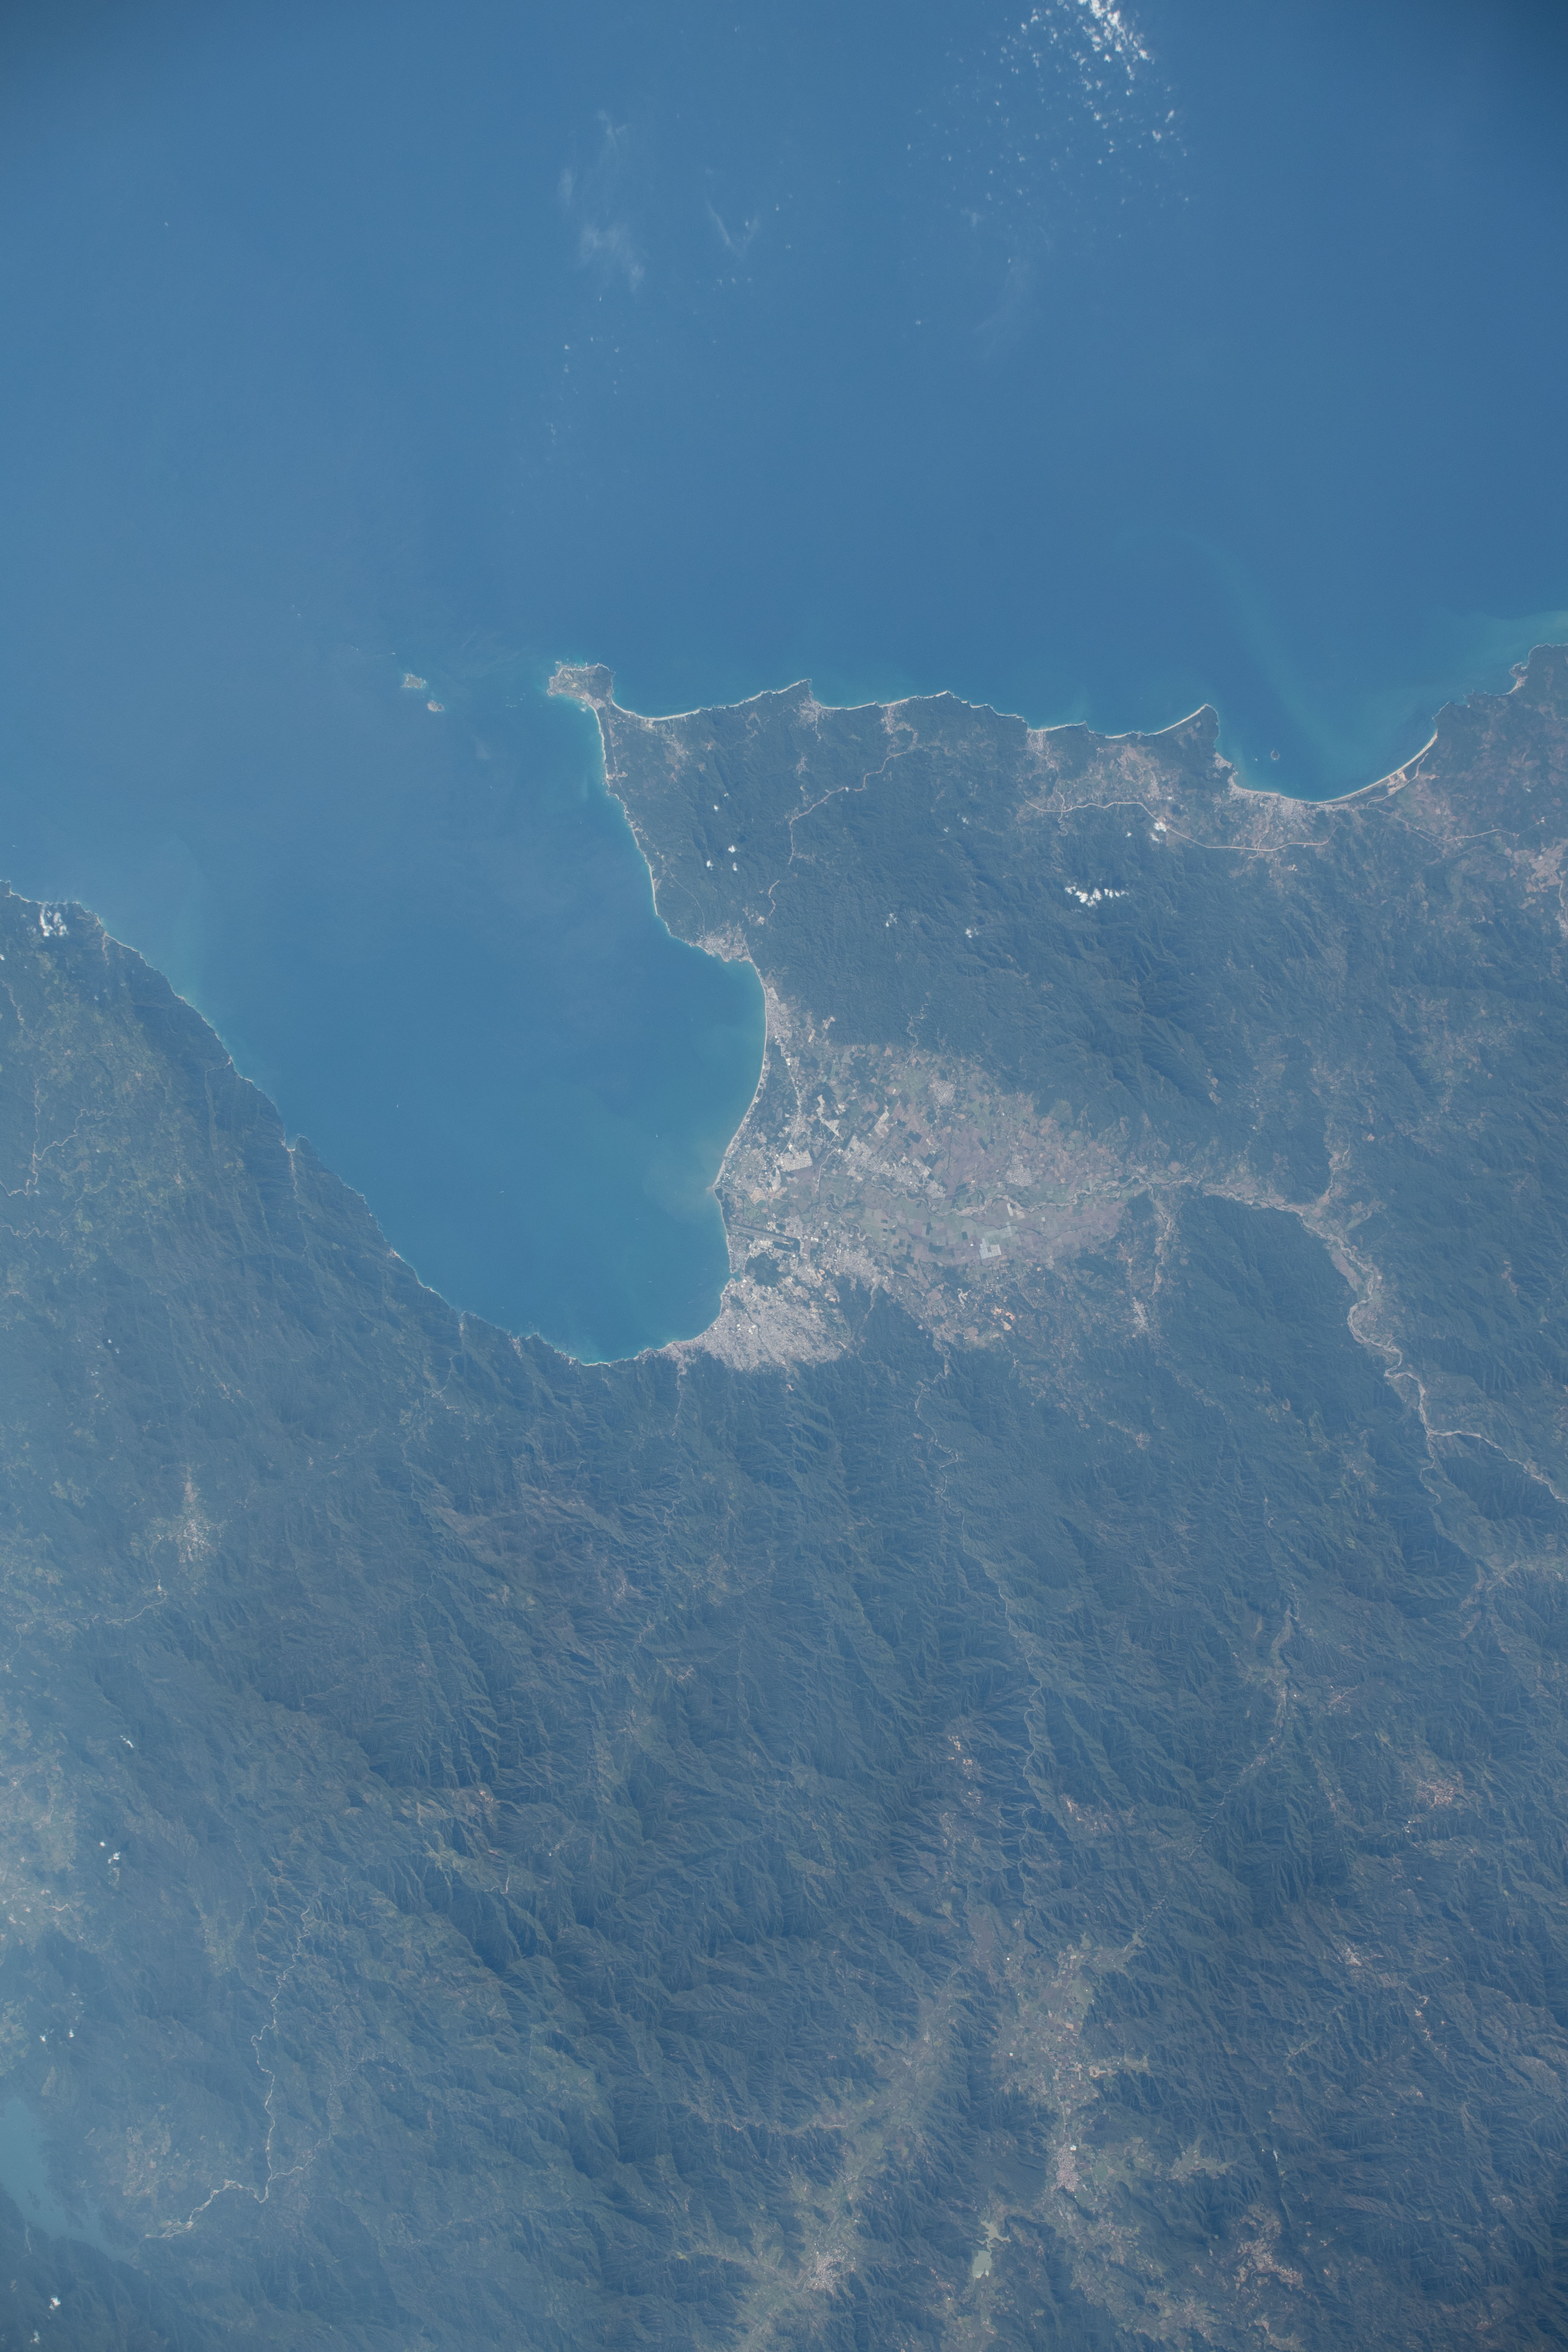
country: MEXICO
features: BANDERAS BAY, COAST, PUERTO VALLARTA
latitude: 20.7
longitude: -105.3
